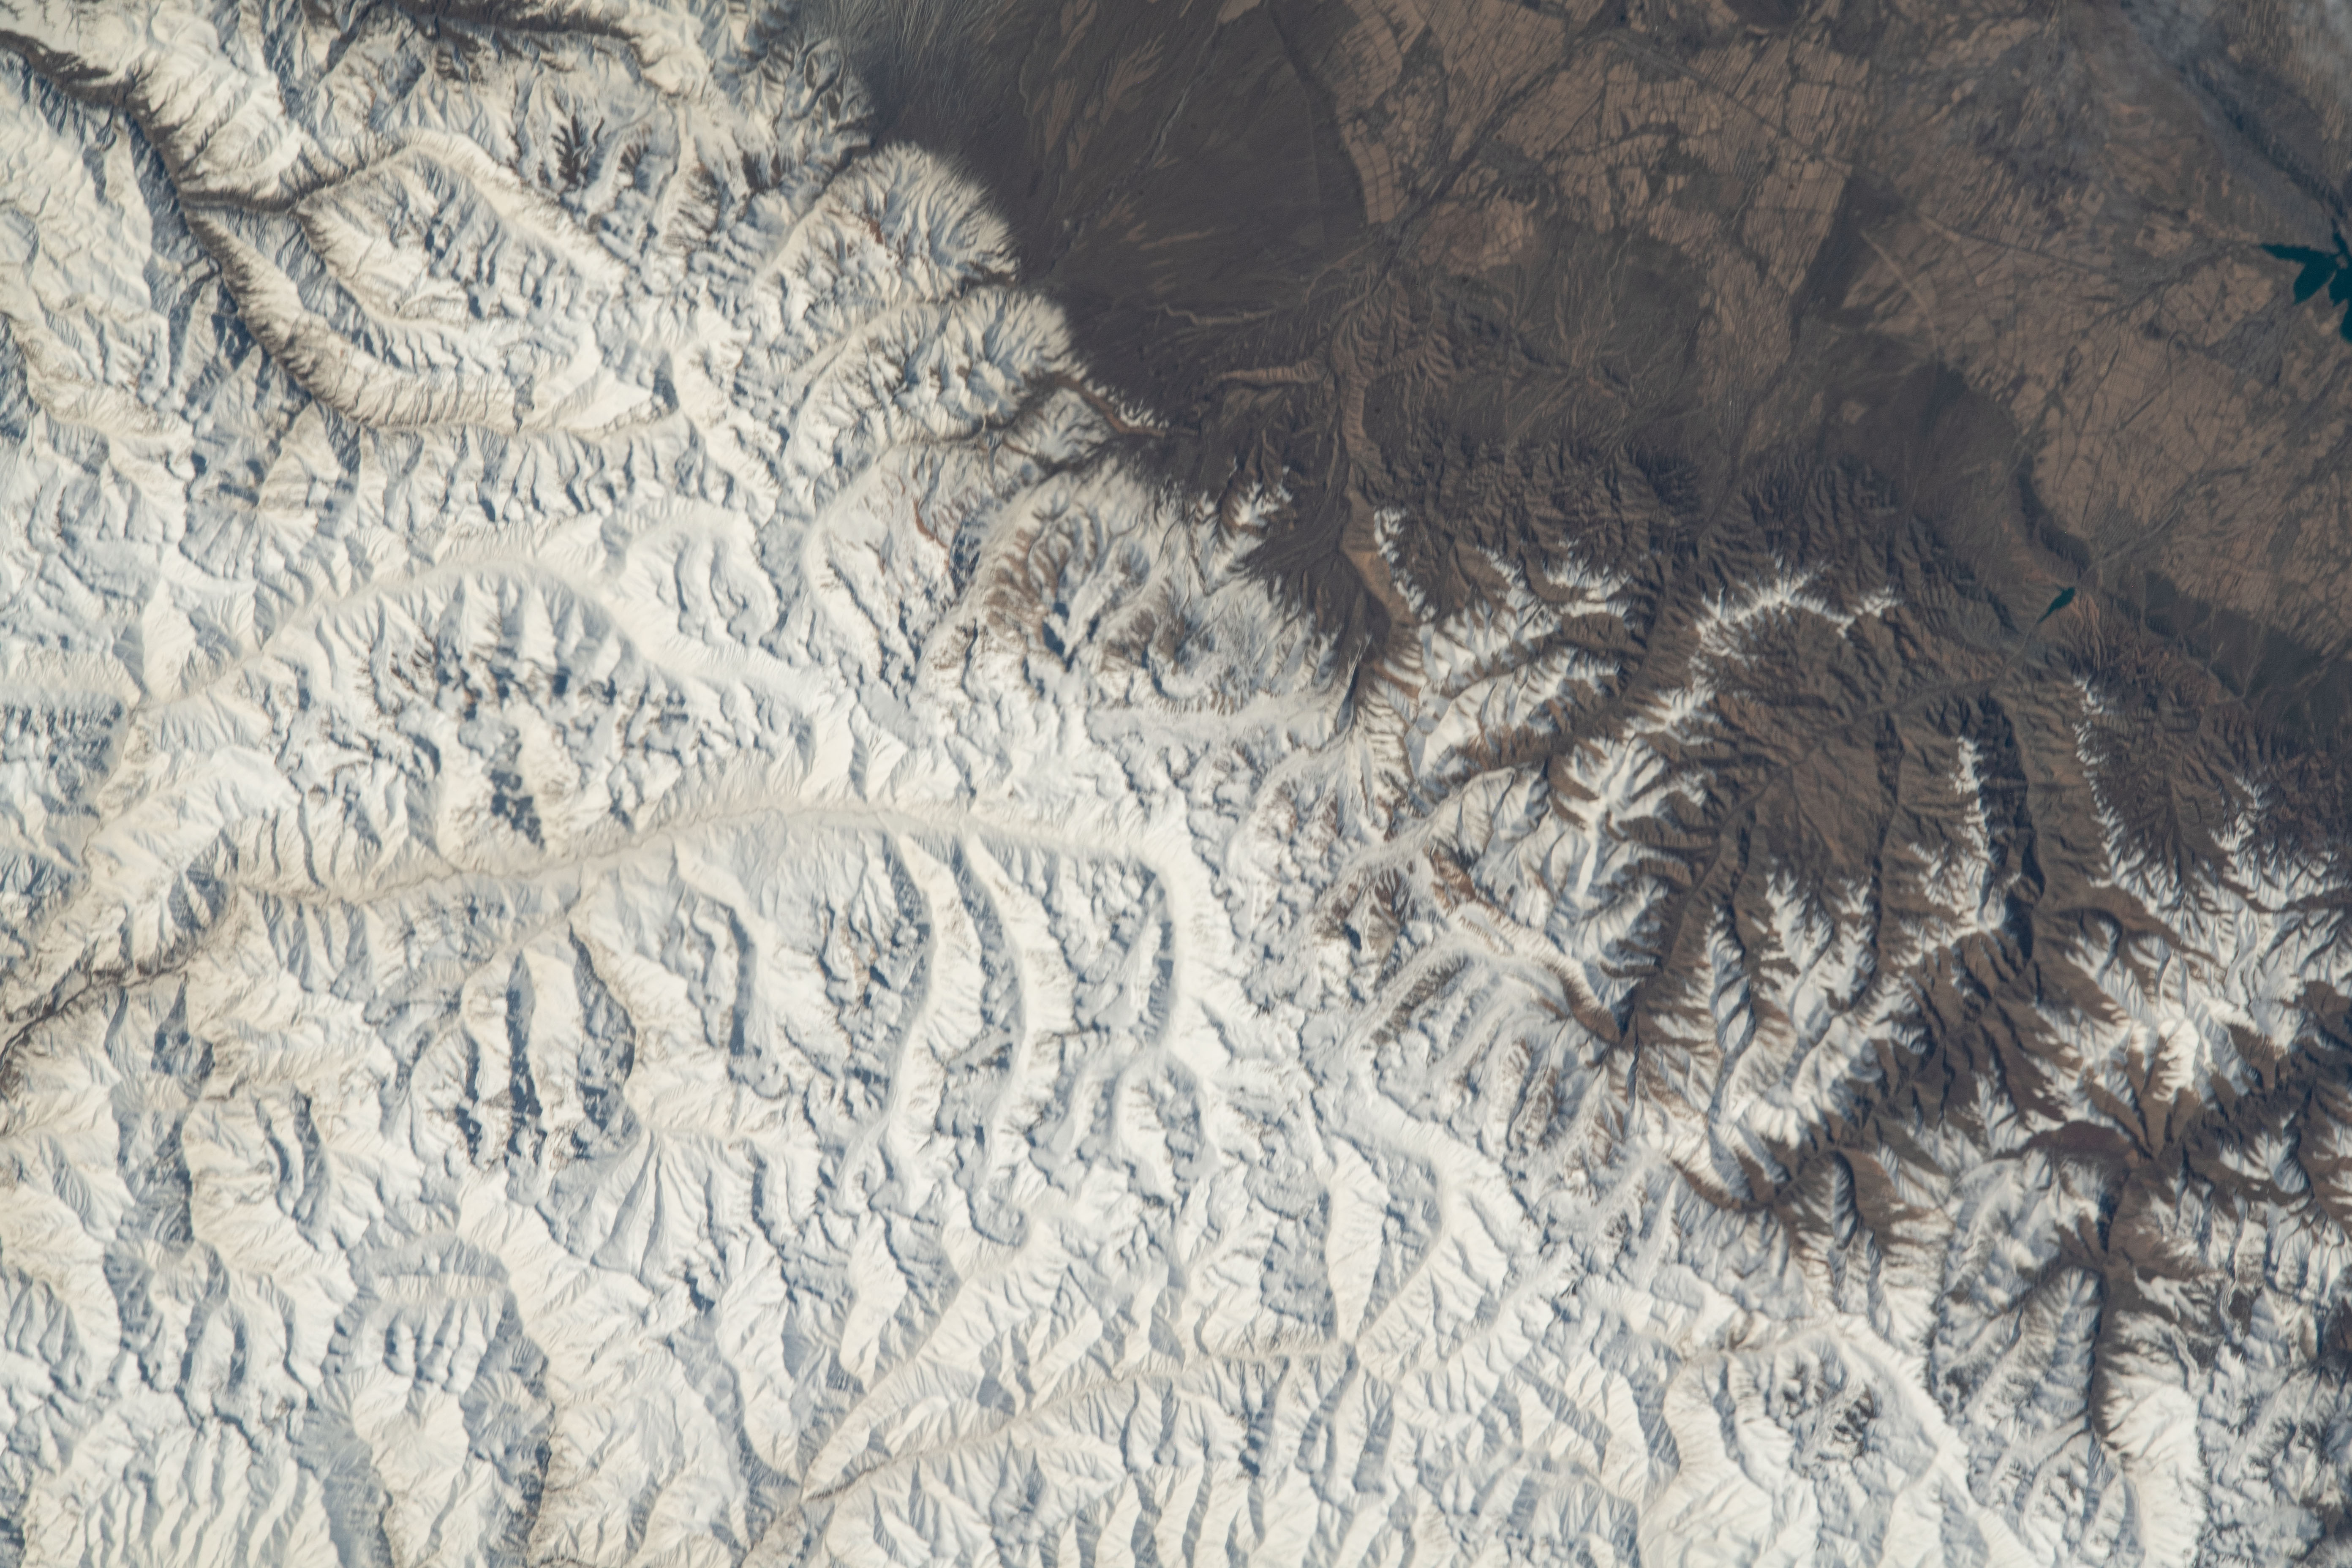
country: UZBEKISTAN
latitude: 42.3
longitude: 71.1
